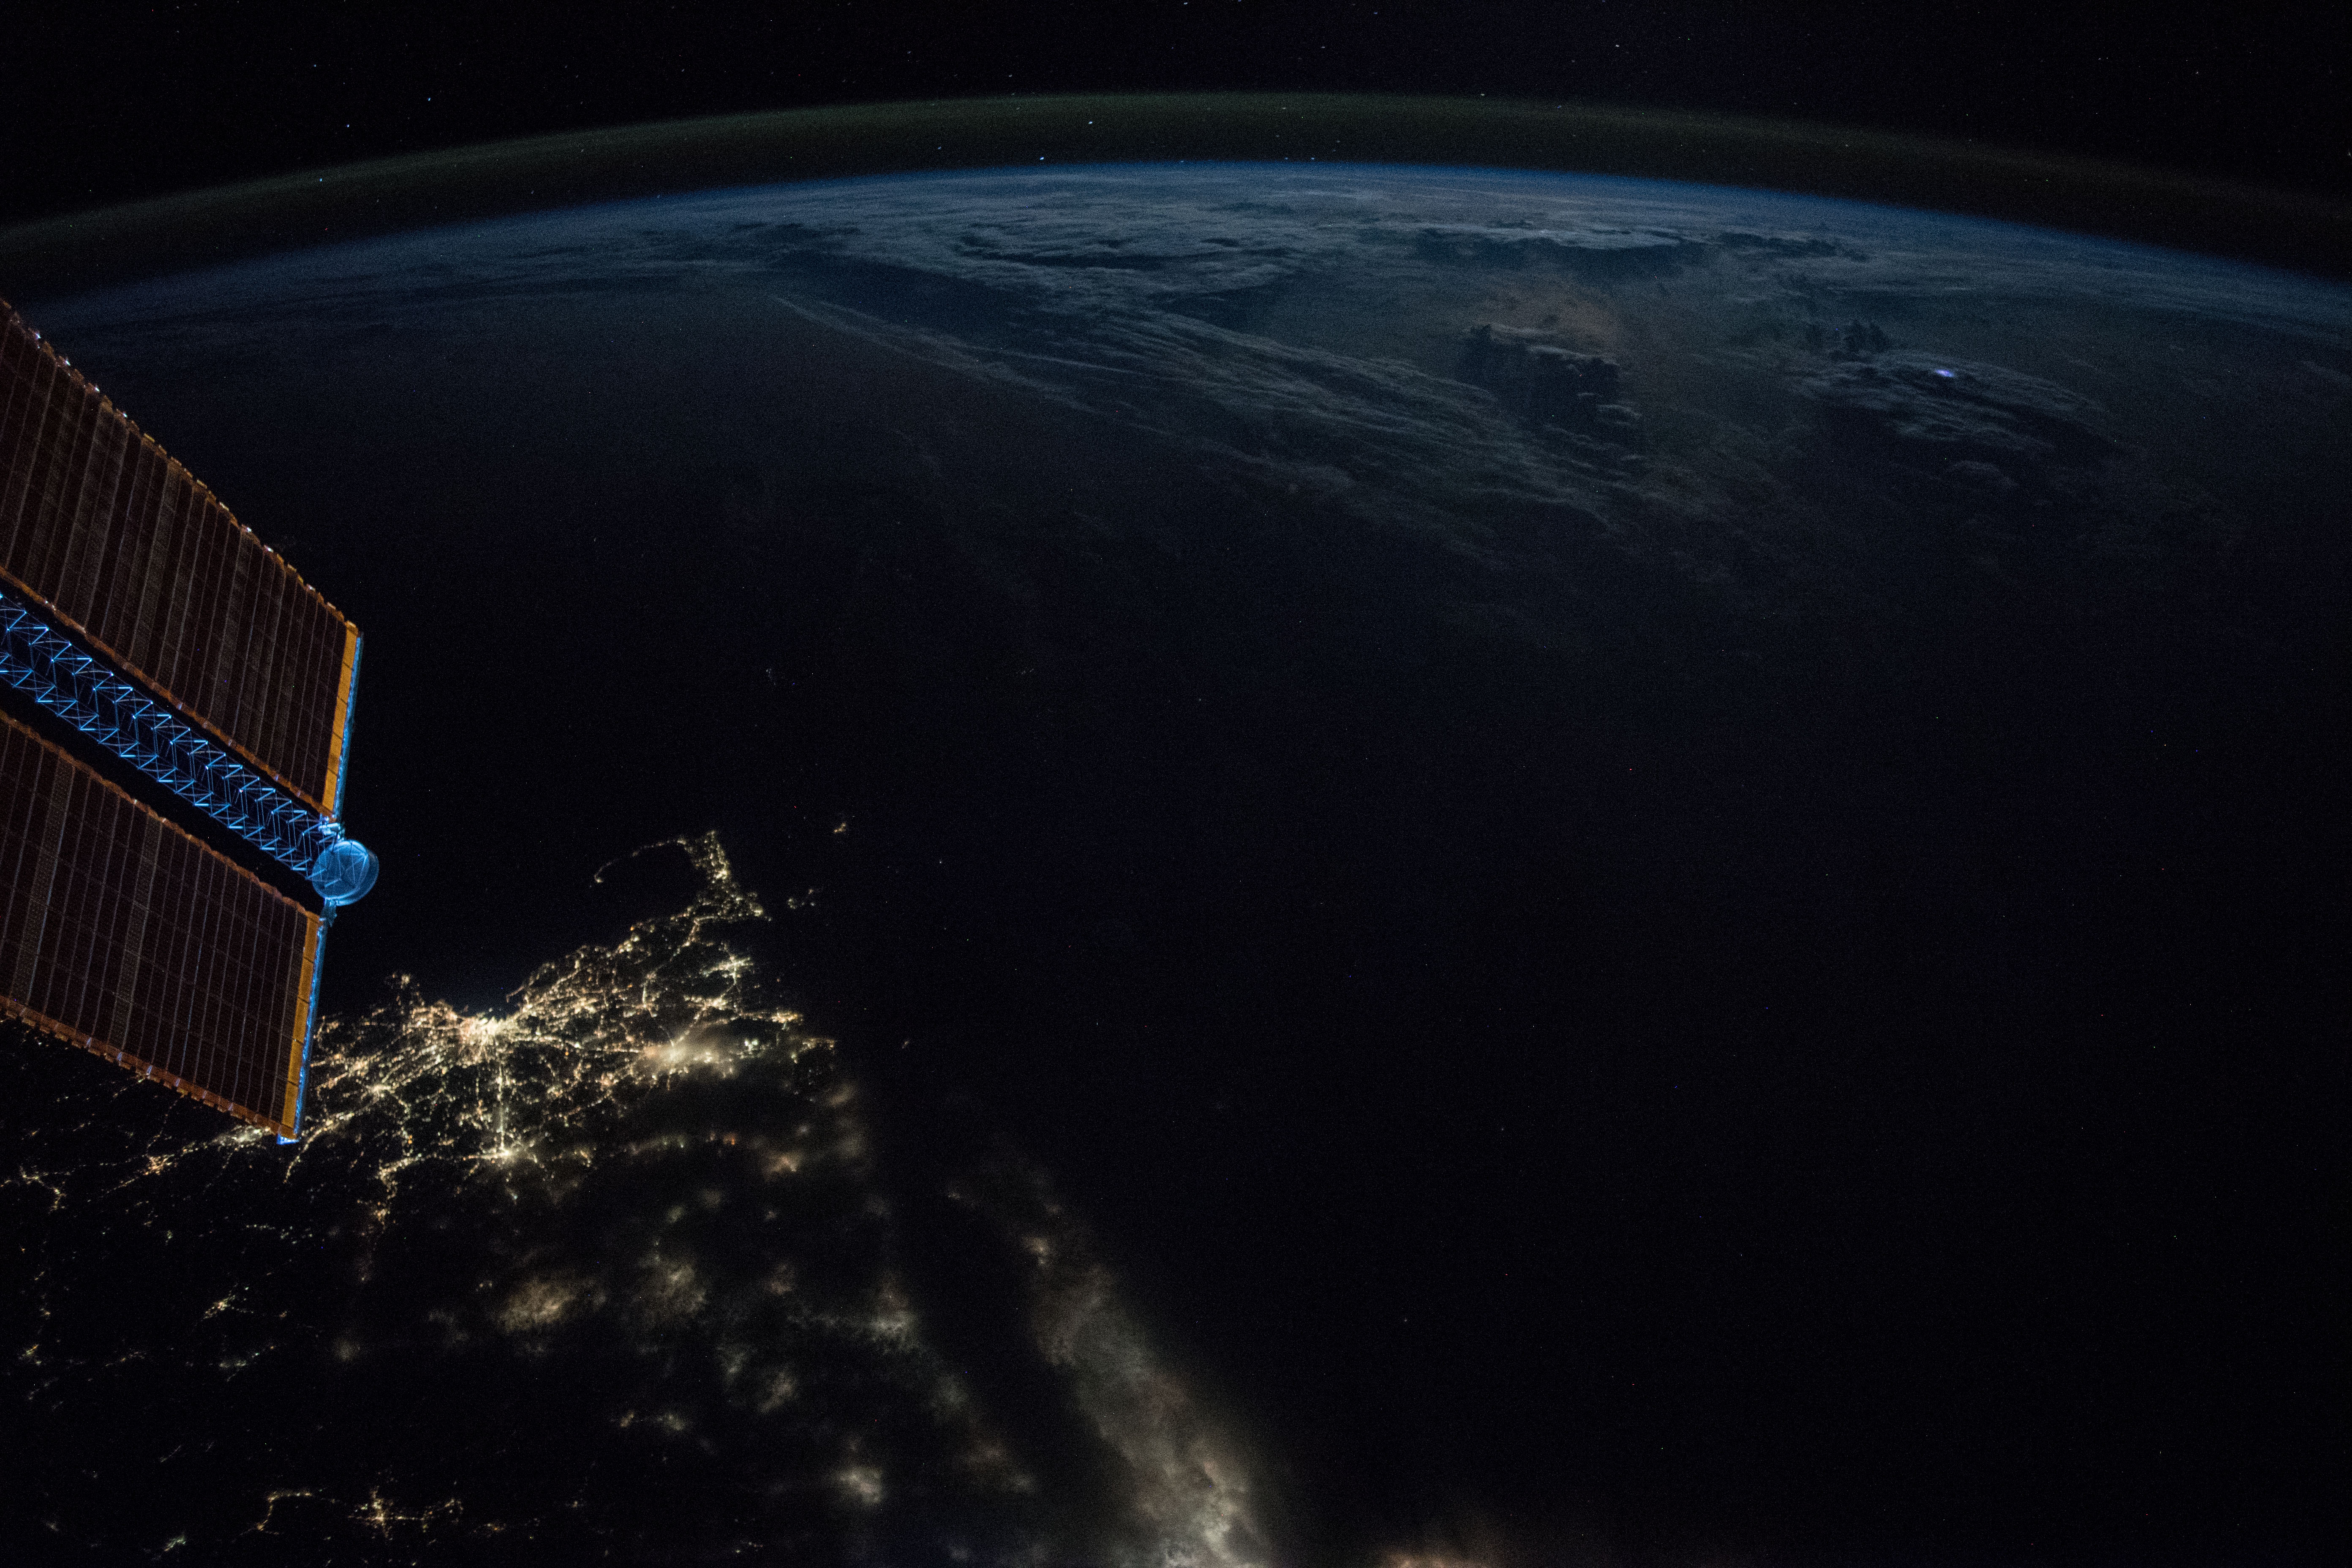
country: ATLANTIC OCEAN
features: LONG ISLAND, BOSTON CITY, RHODE ISLAND, CAPE COD BAY, BLOCK ISLAND, NEW BEDFORD CITY, BUZZARDS BAY, PROVIDENCE CITY, EARTH LIMB, NIGHT
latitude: 40.0
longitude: -70.3
